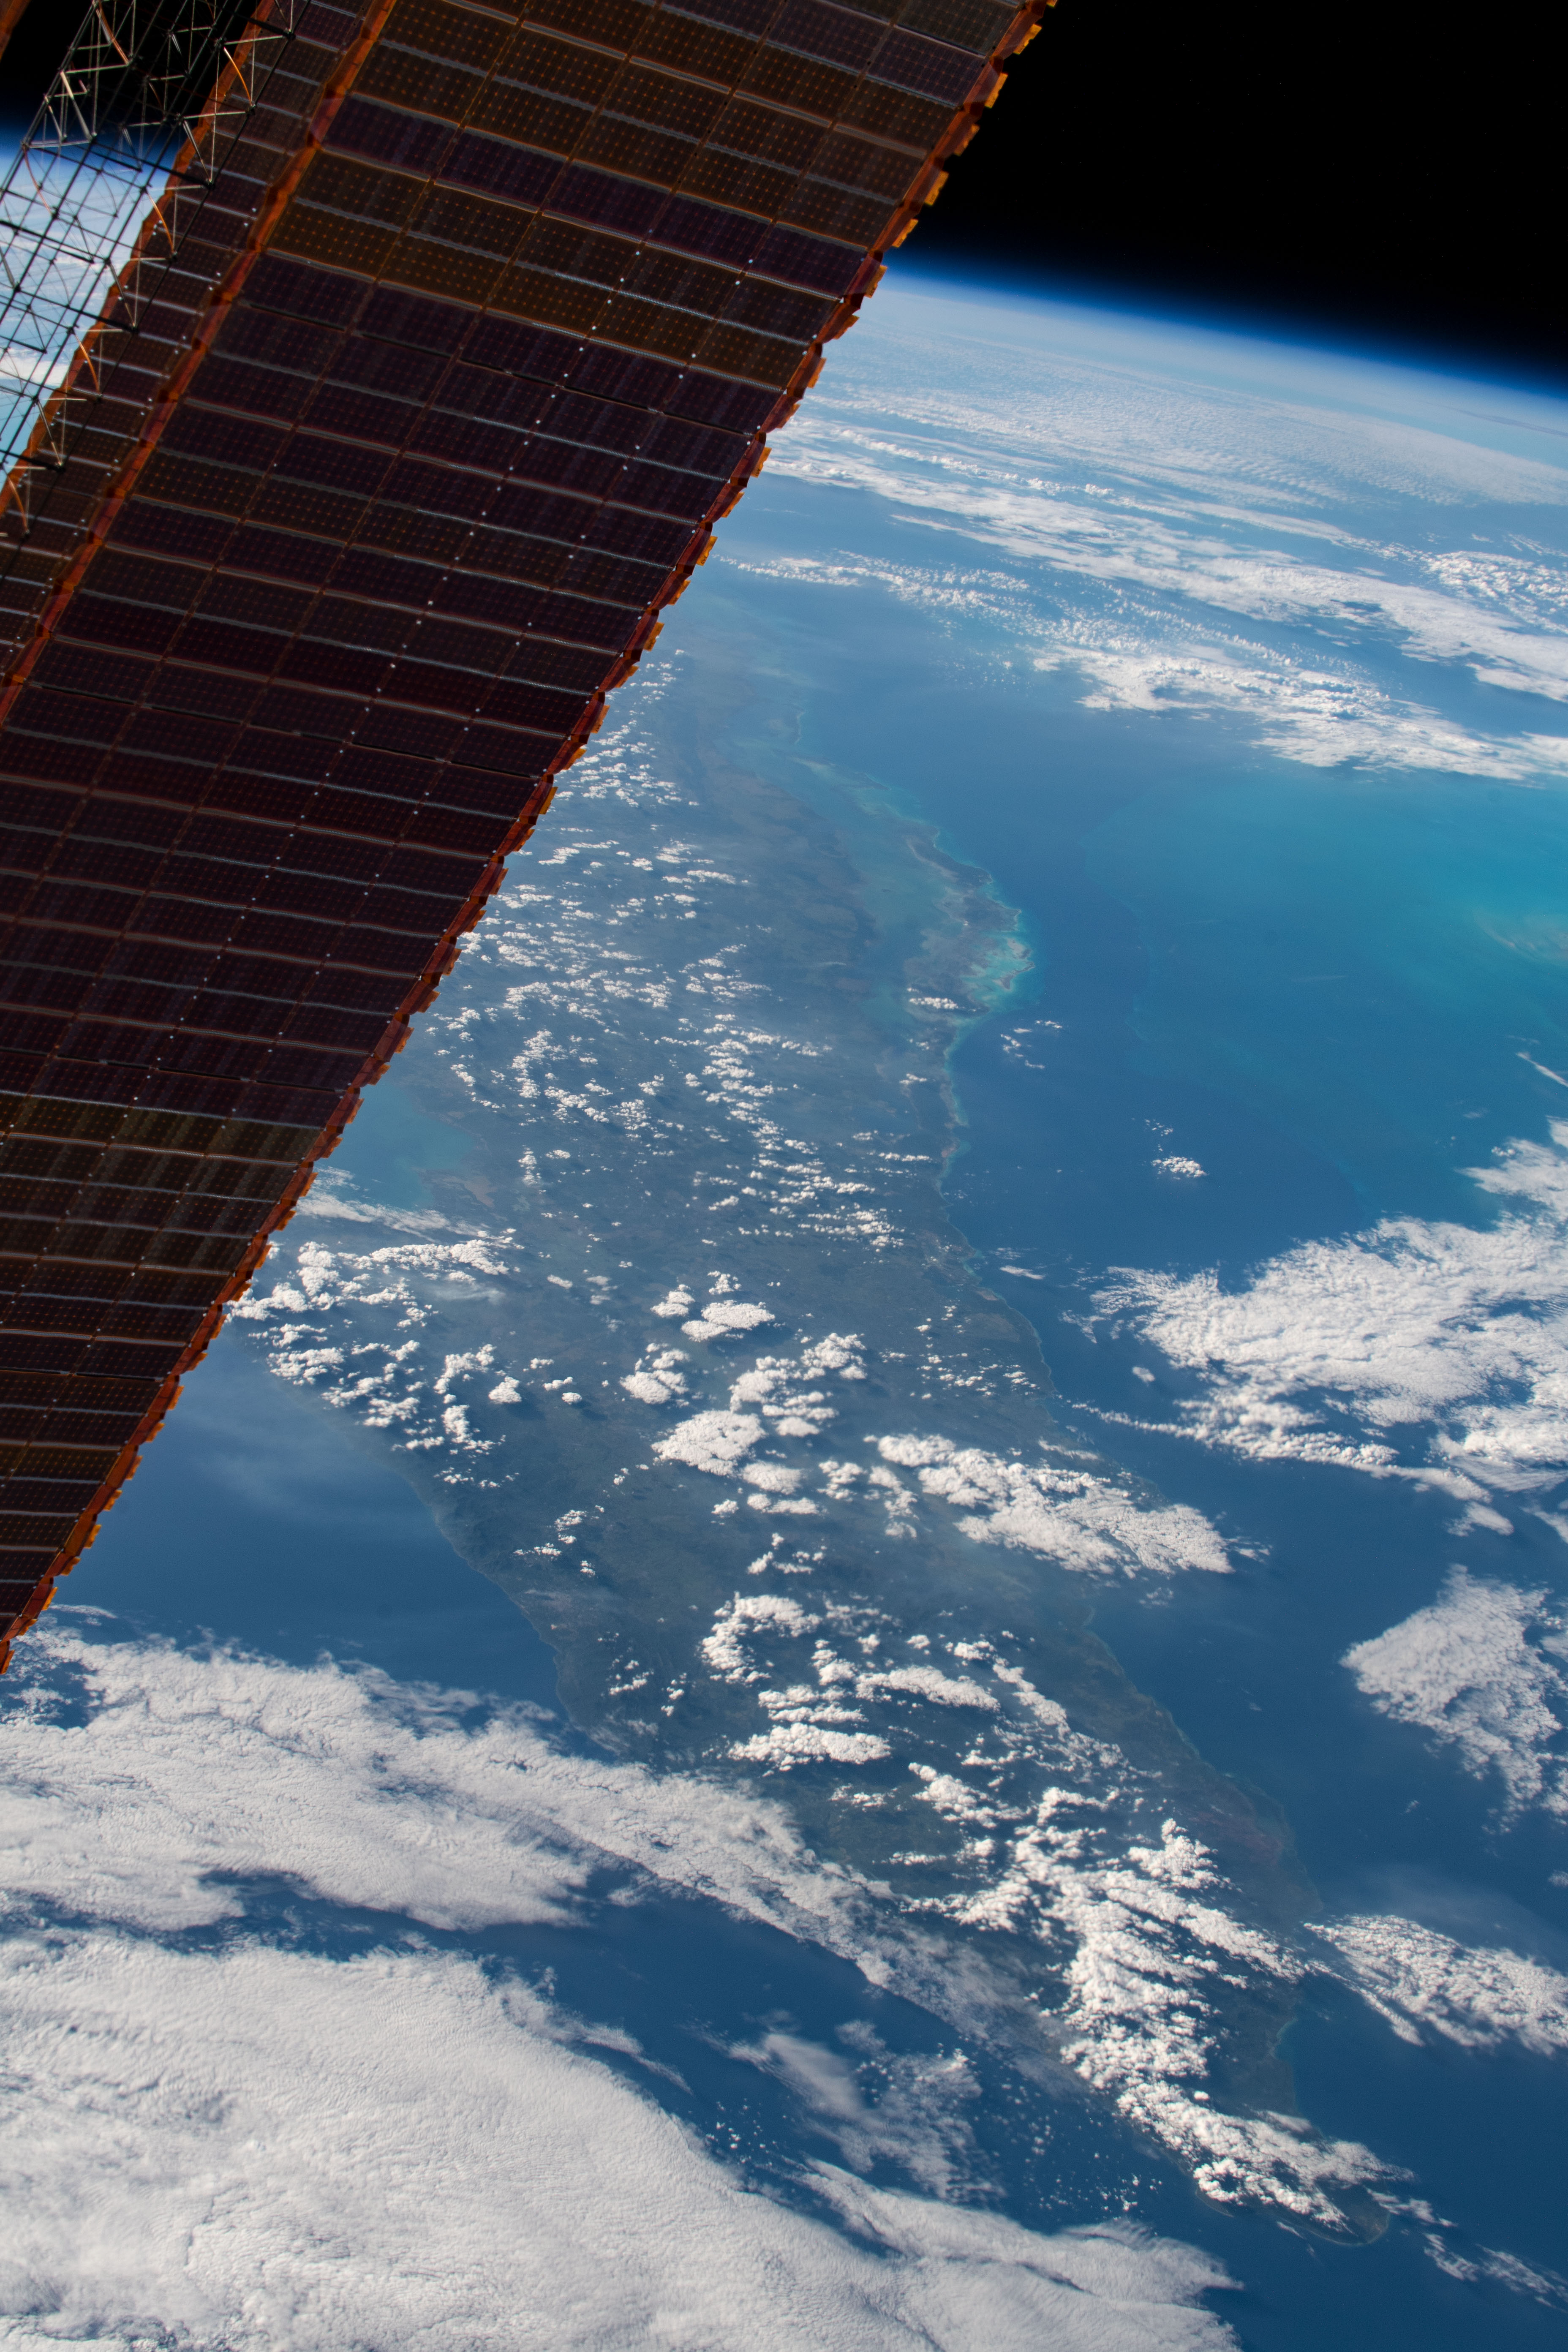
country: CUBA
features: CUBA
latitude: 21.0
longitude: -77.5
